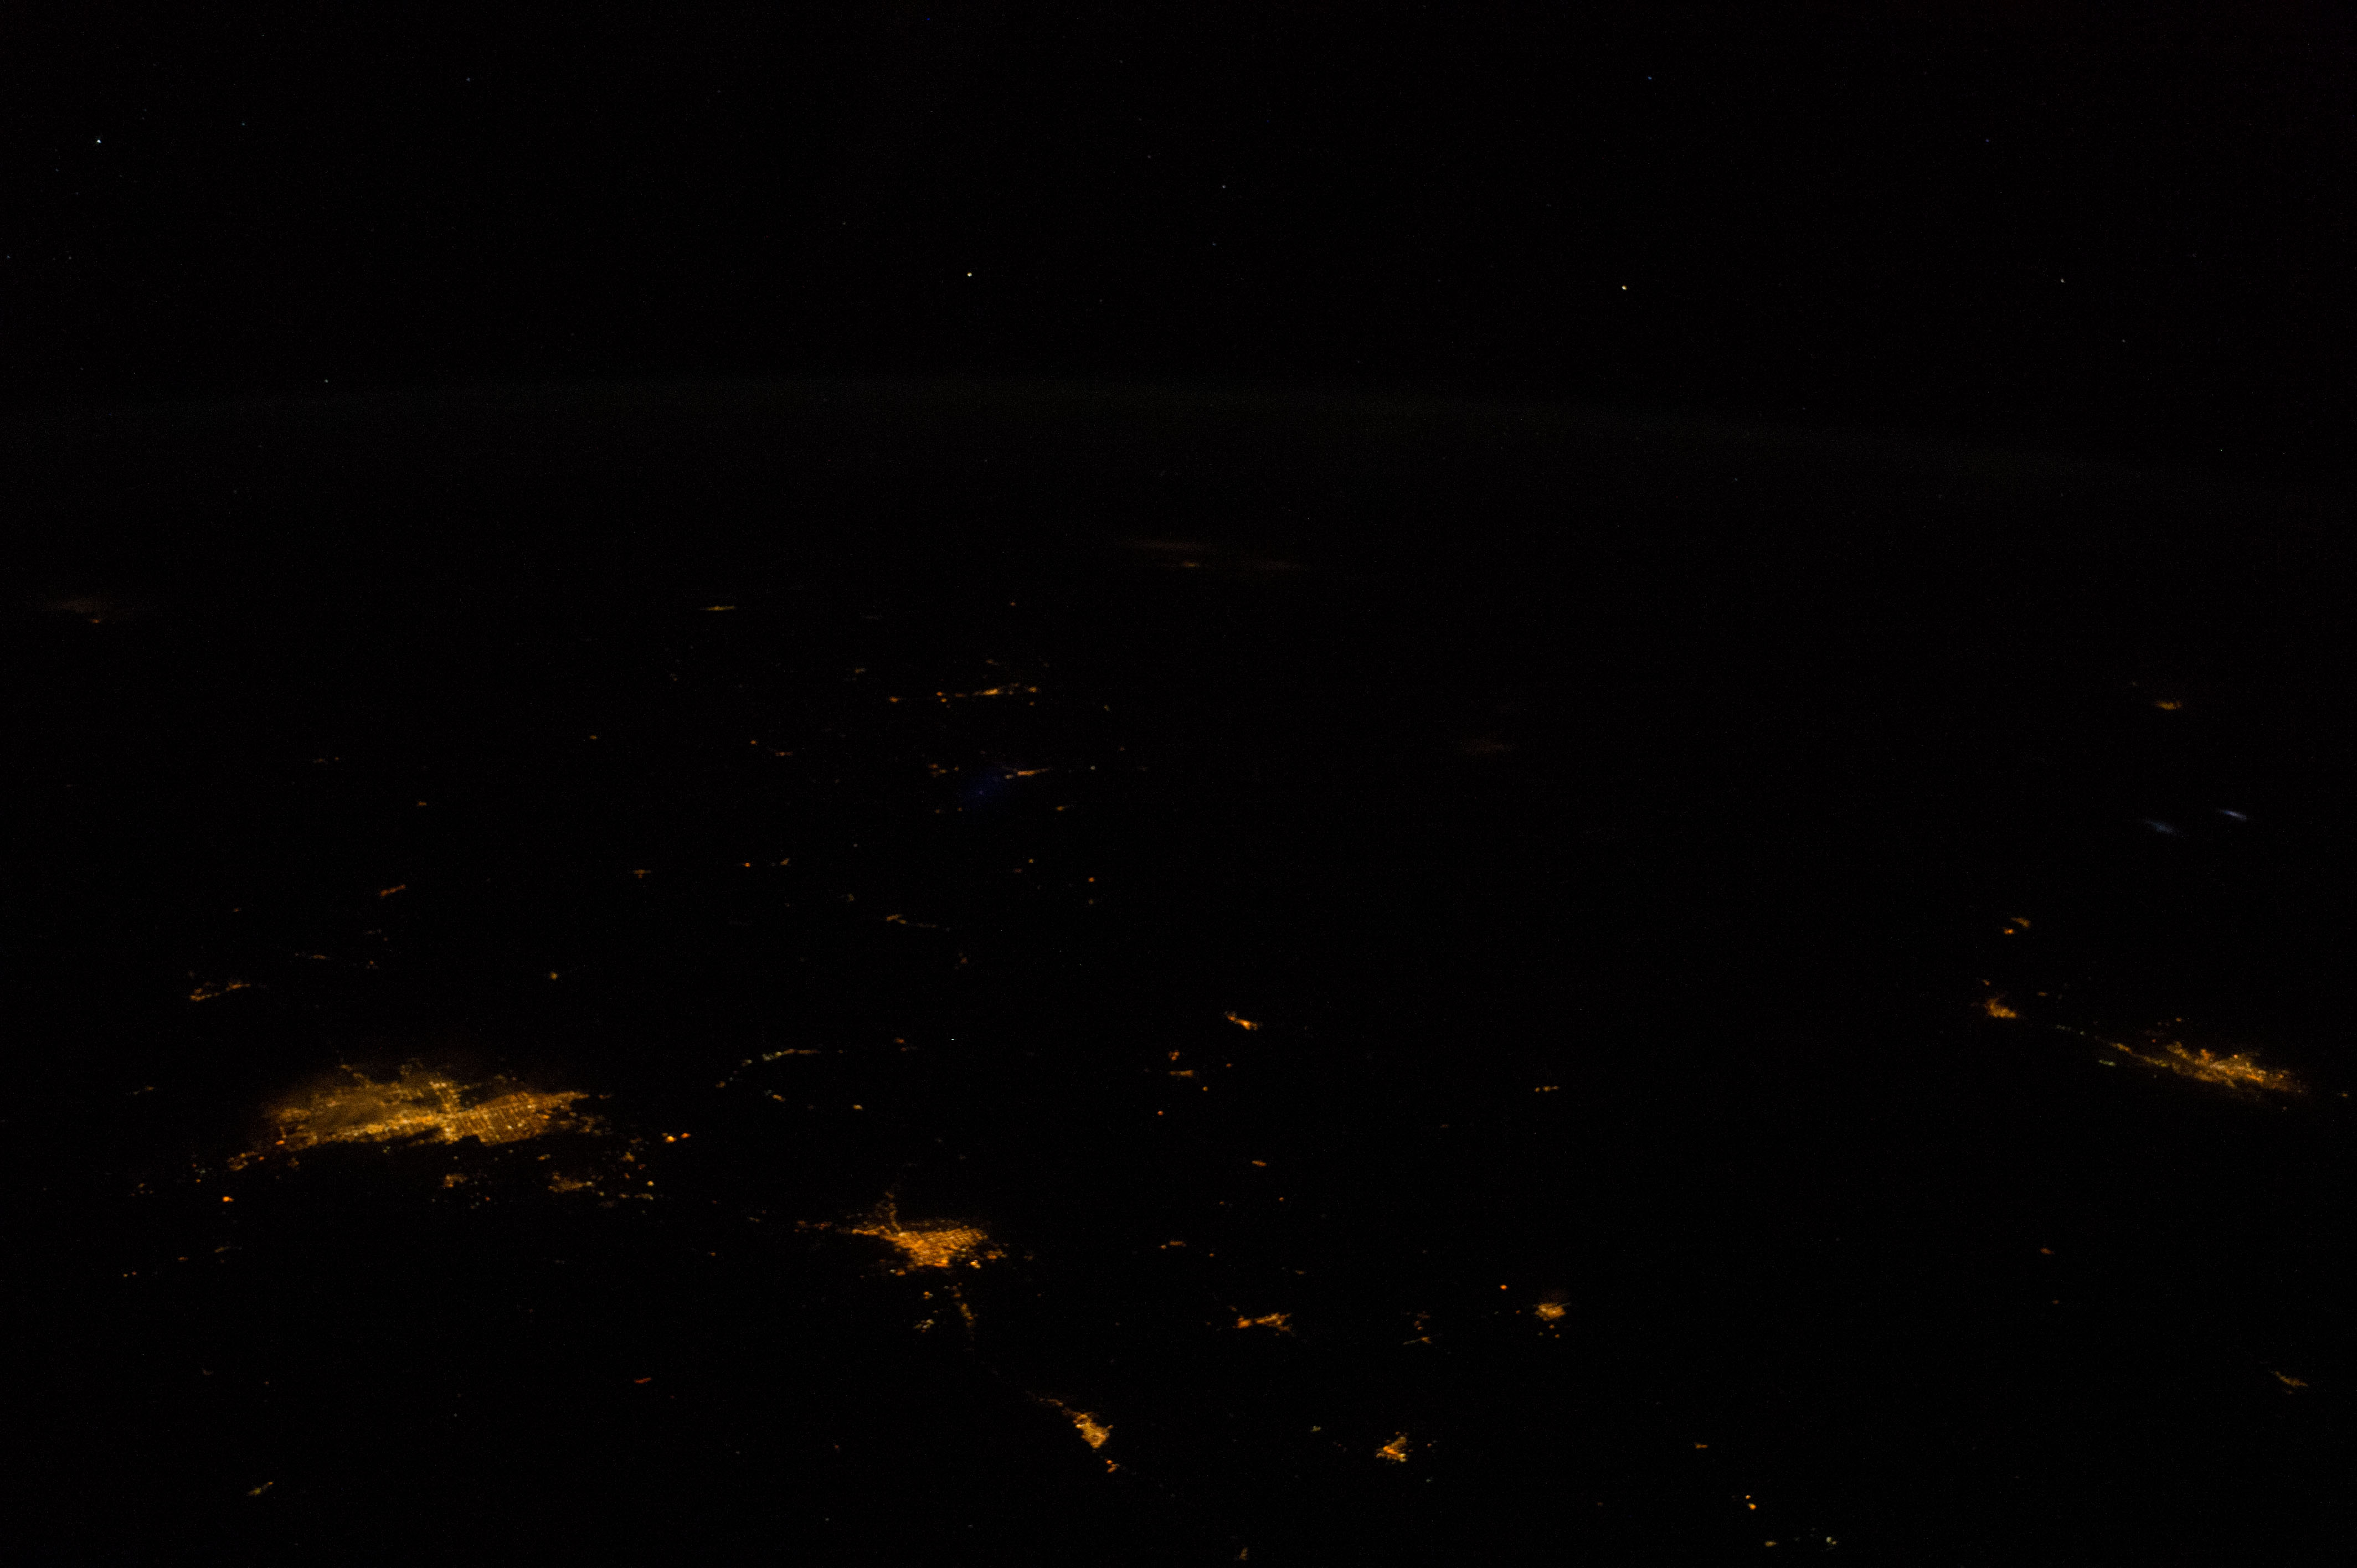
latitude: 31.8
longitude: -112.0
